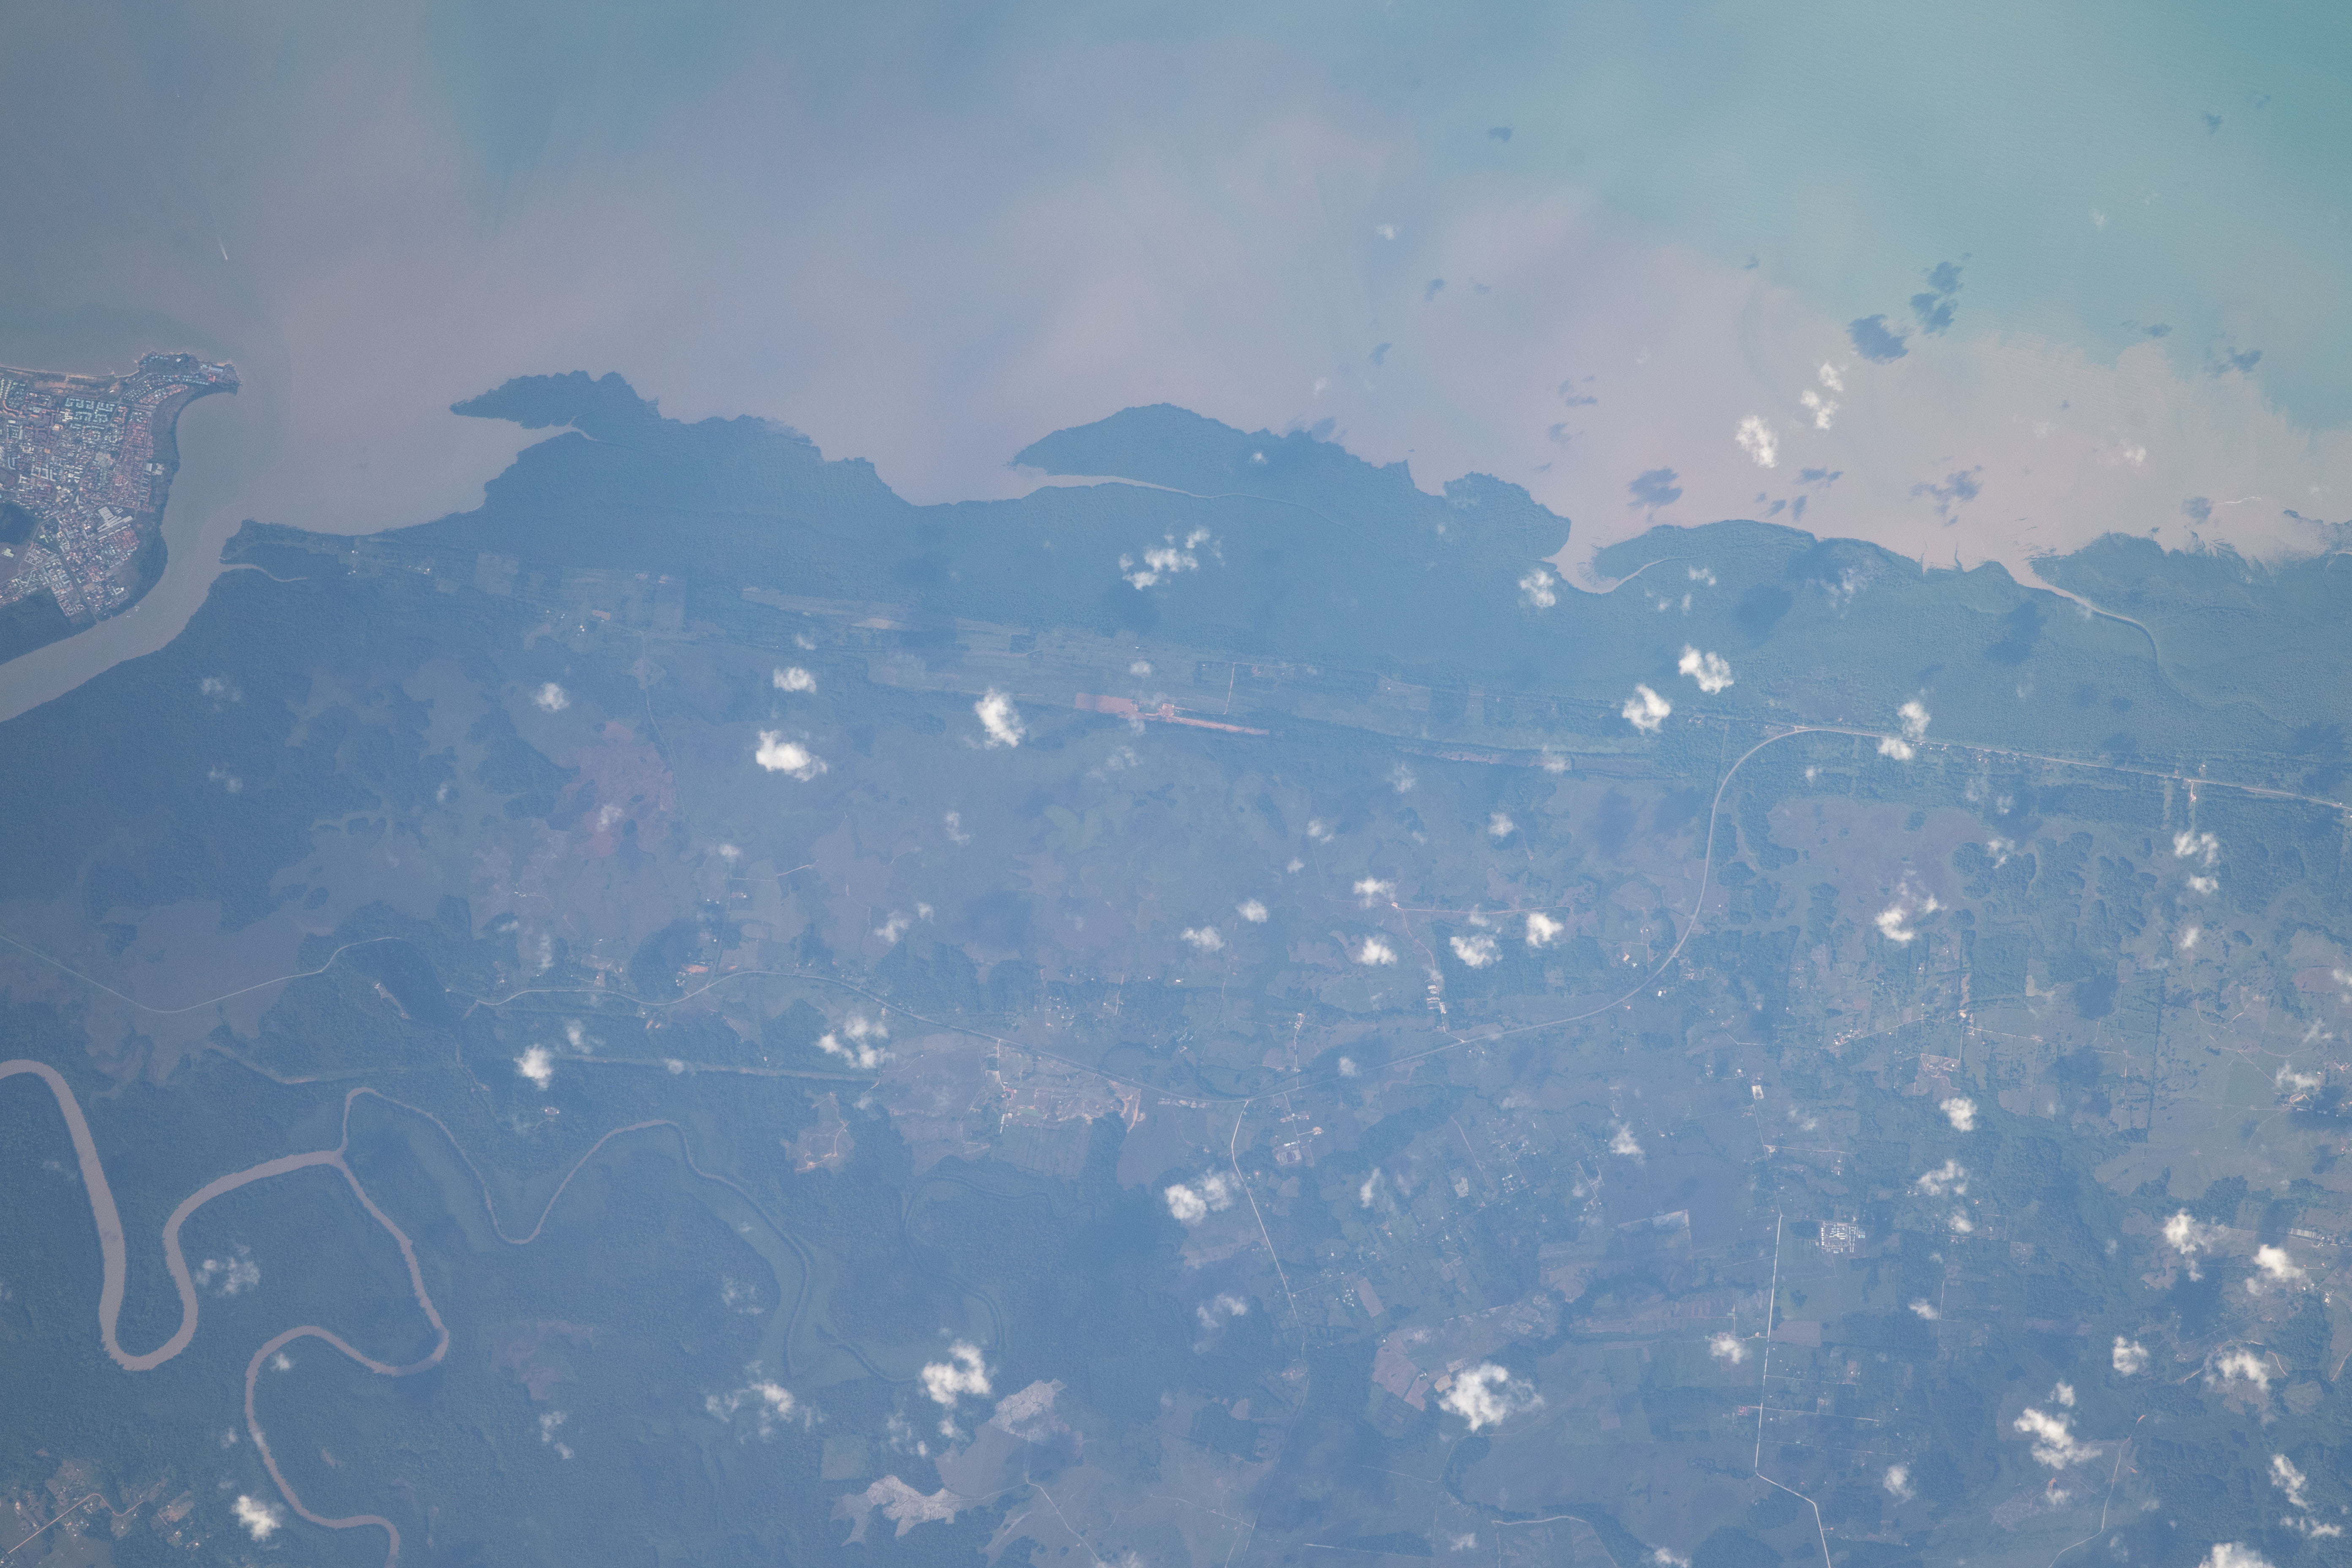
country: FRENCH GUIANA
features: KOUROU, KOUROU RIVER, CARIBBEAN SEA
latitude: 5.1
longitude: -52.6
